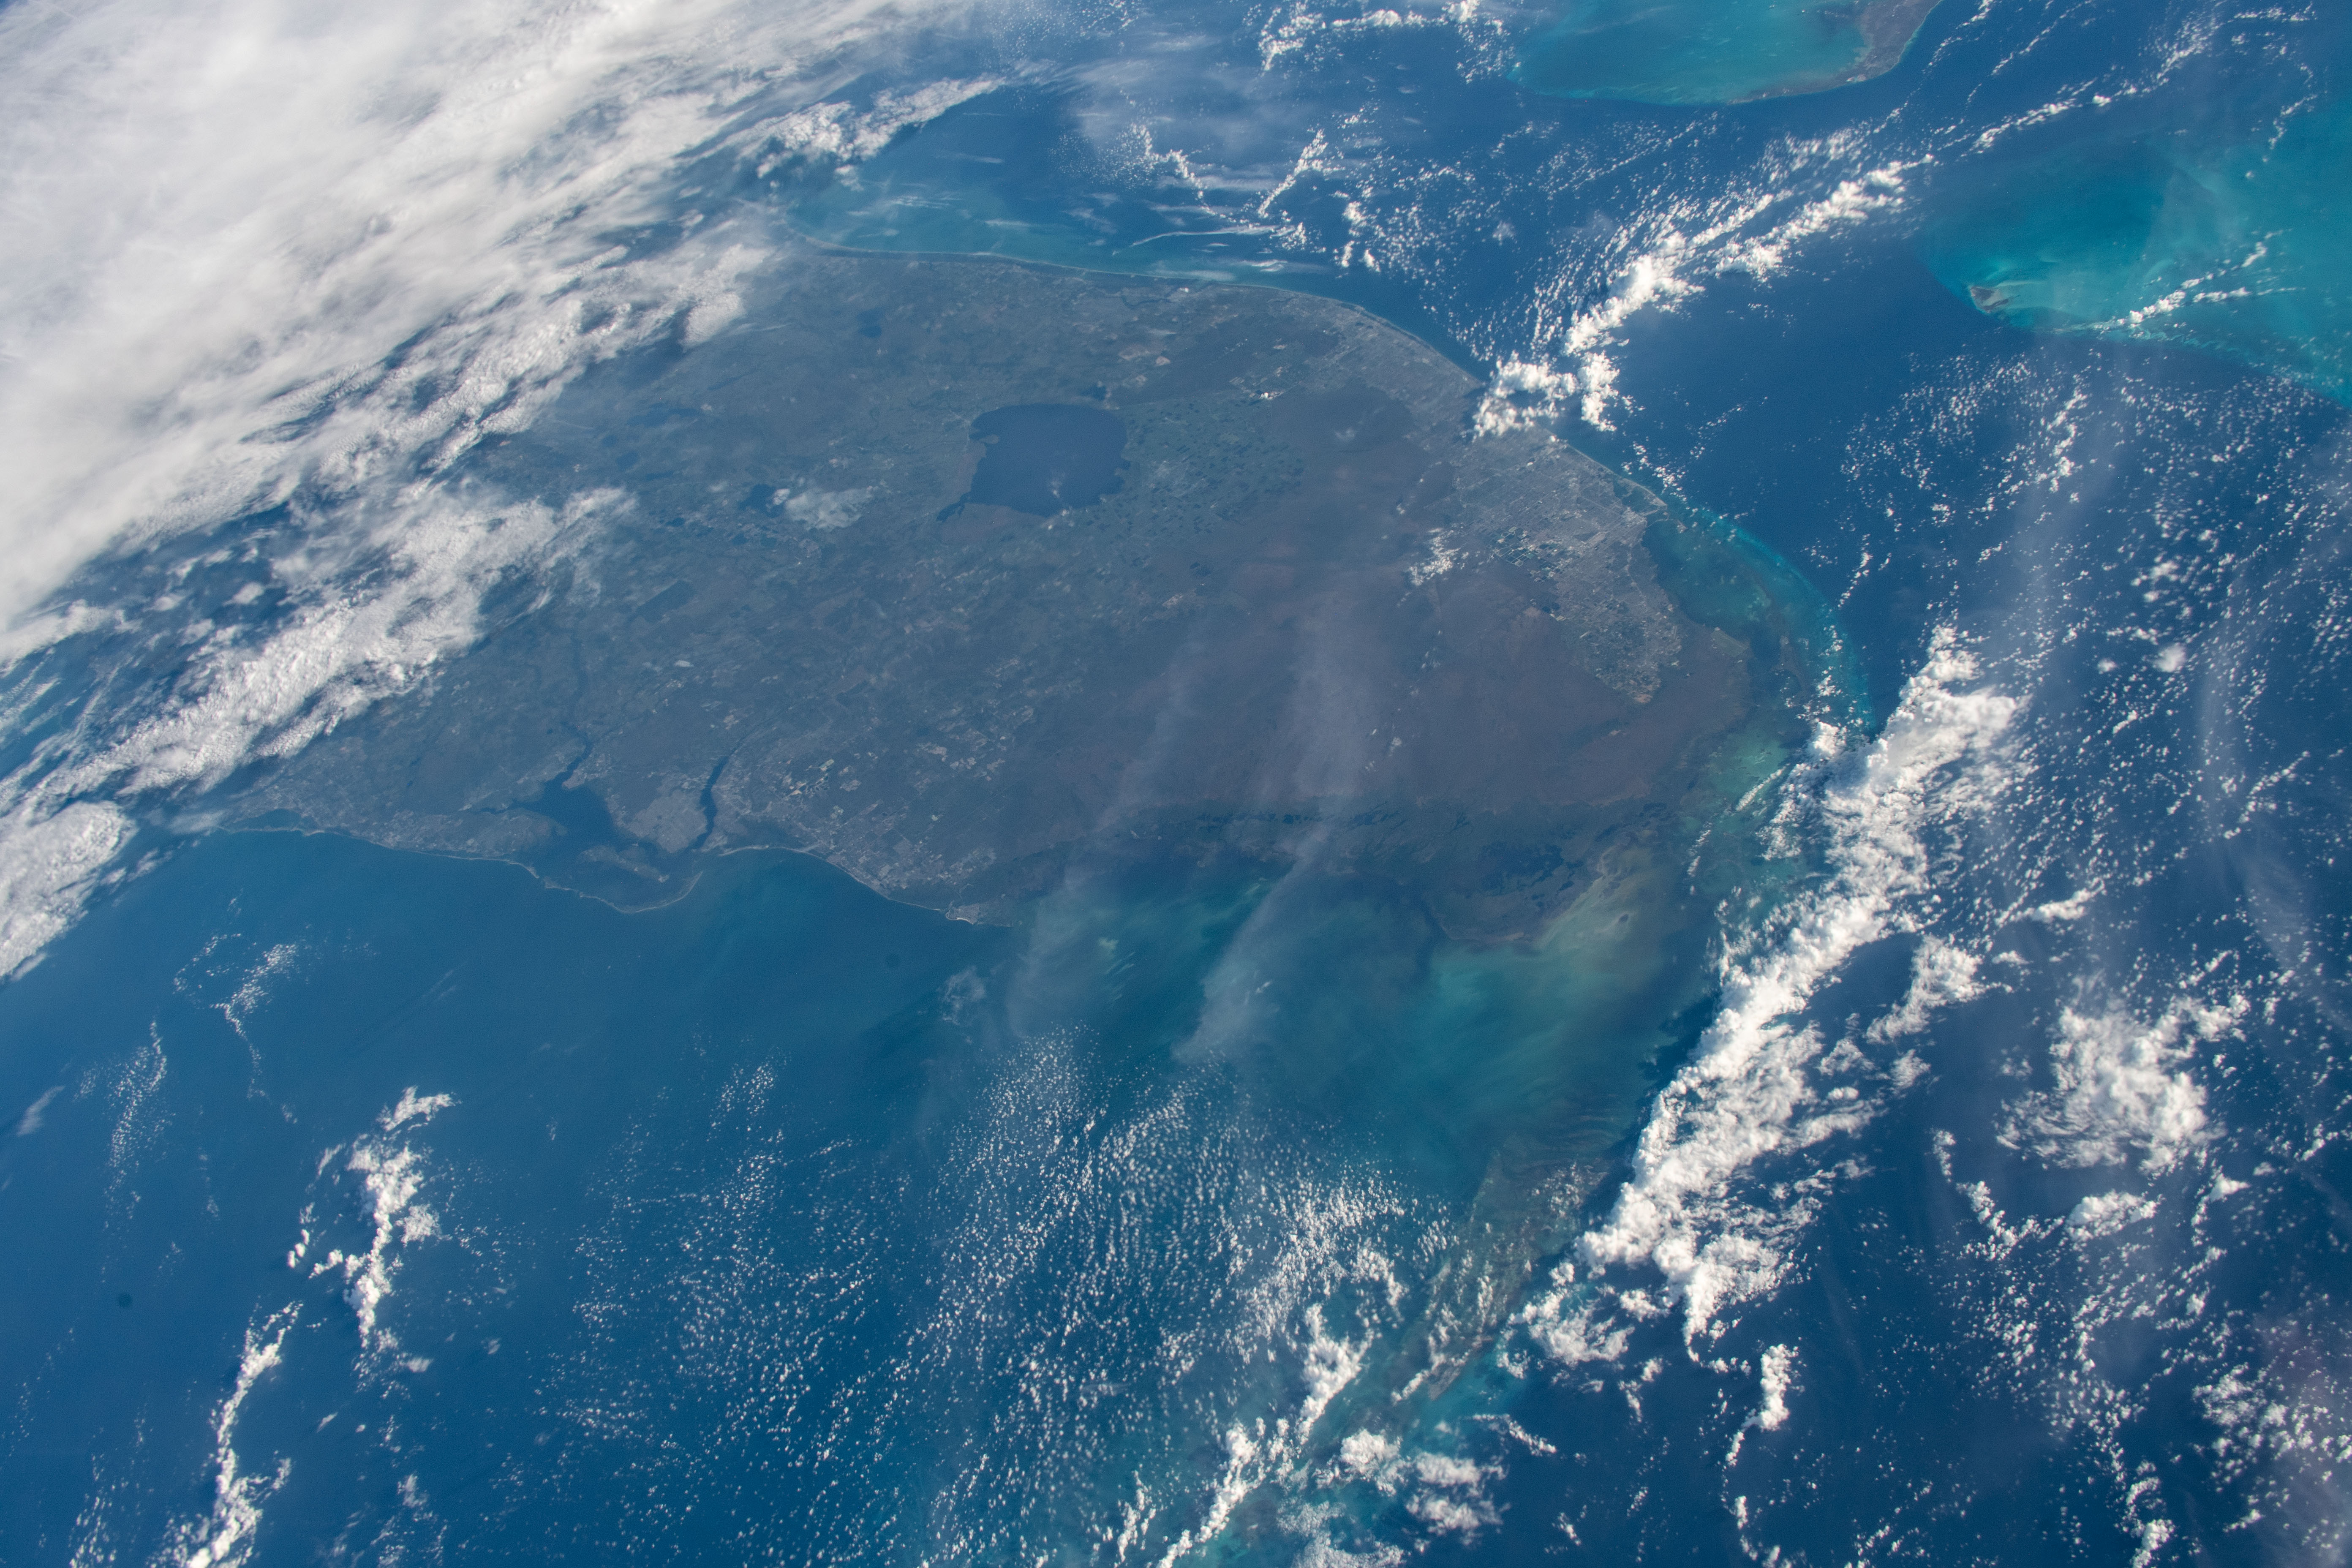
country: USA-FLORIDA
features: FLORIDA, LAKE OKEECHOBEE
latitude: 26.0
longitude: -81.0
